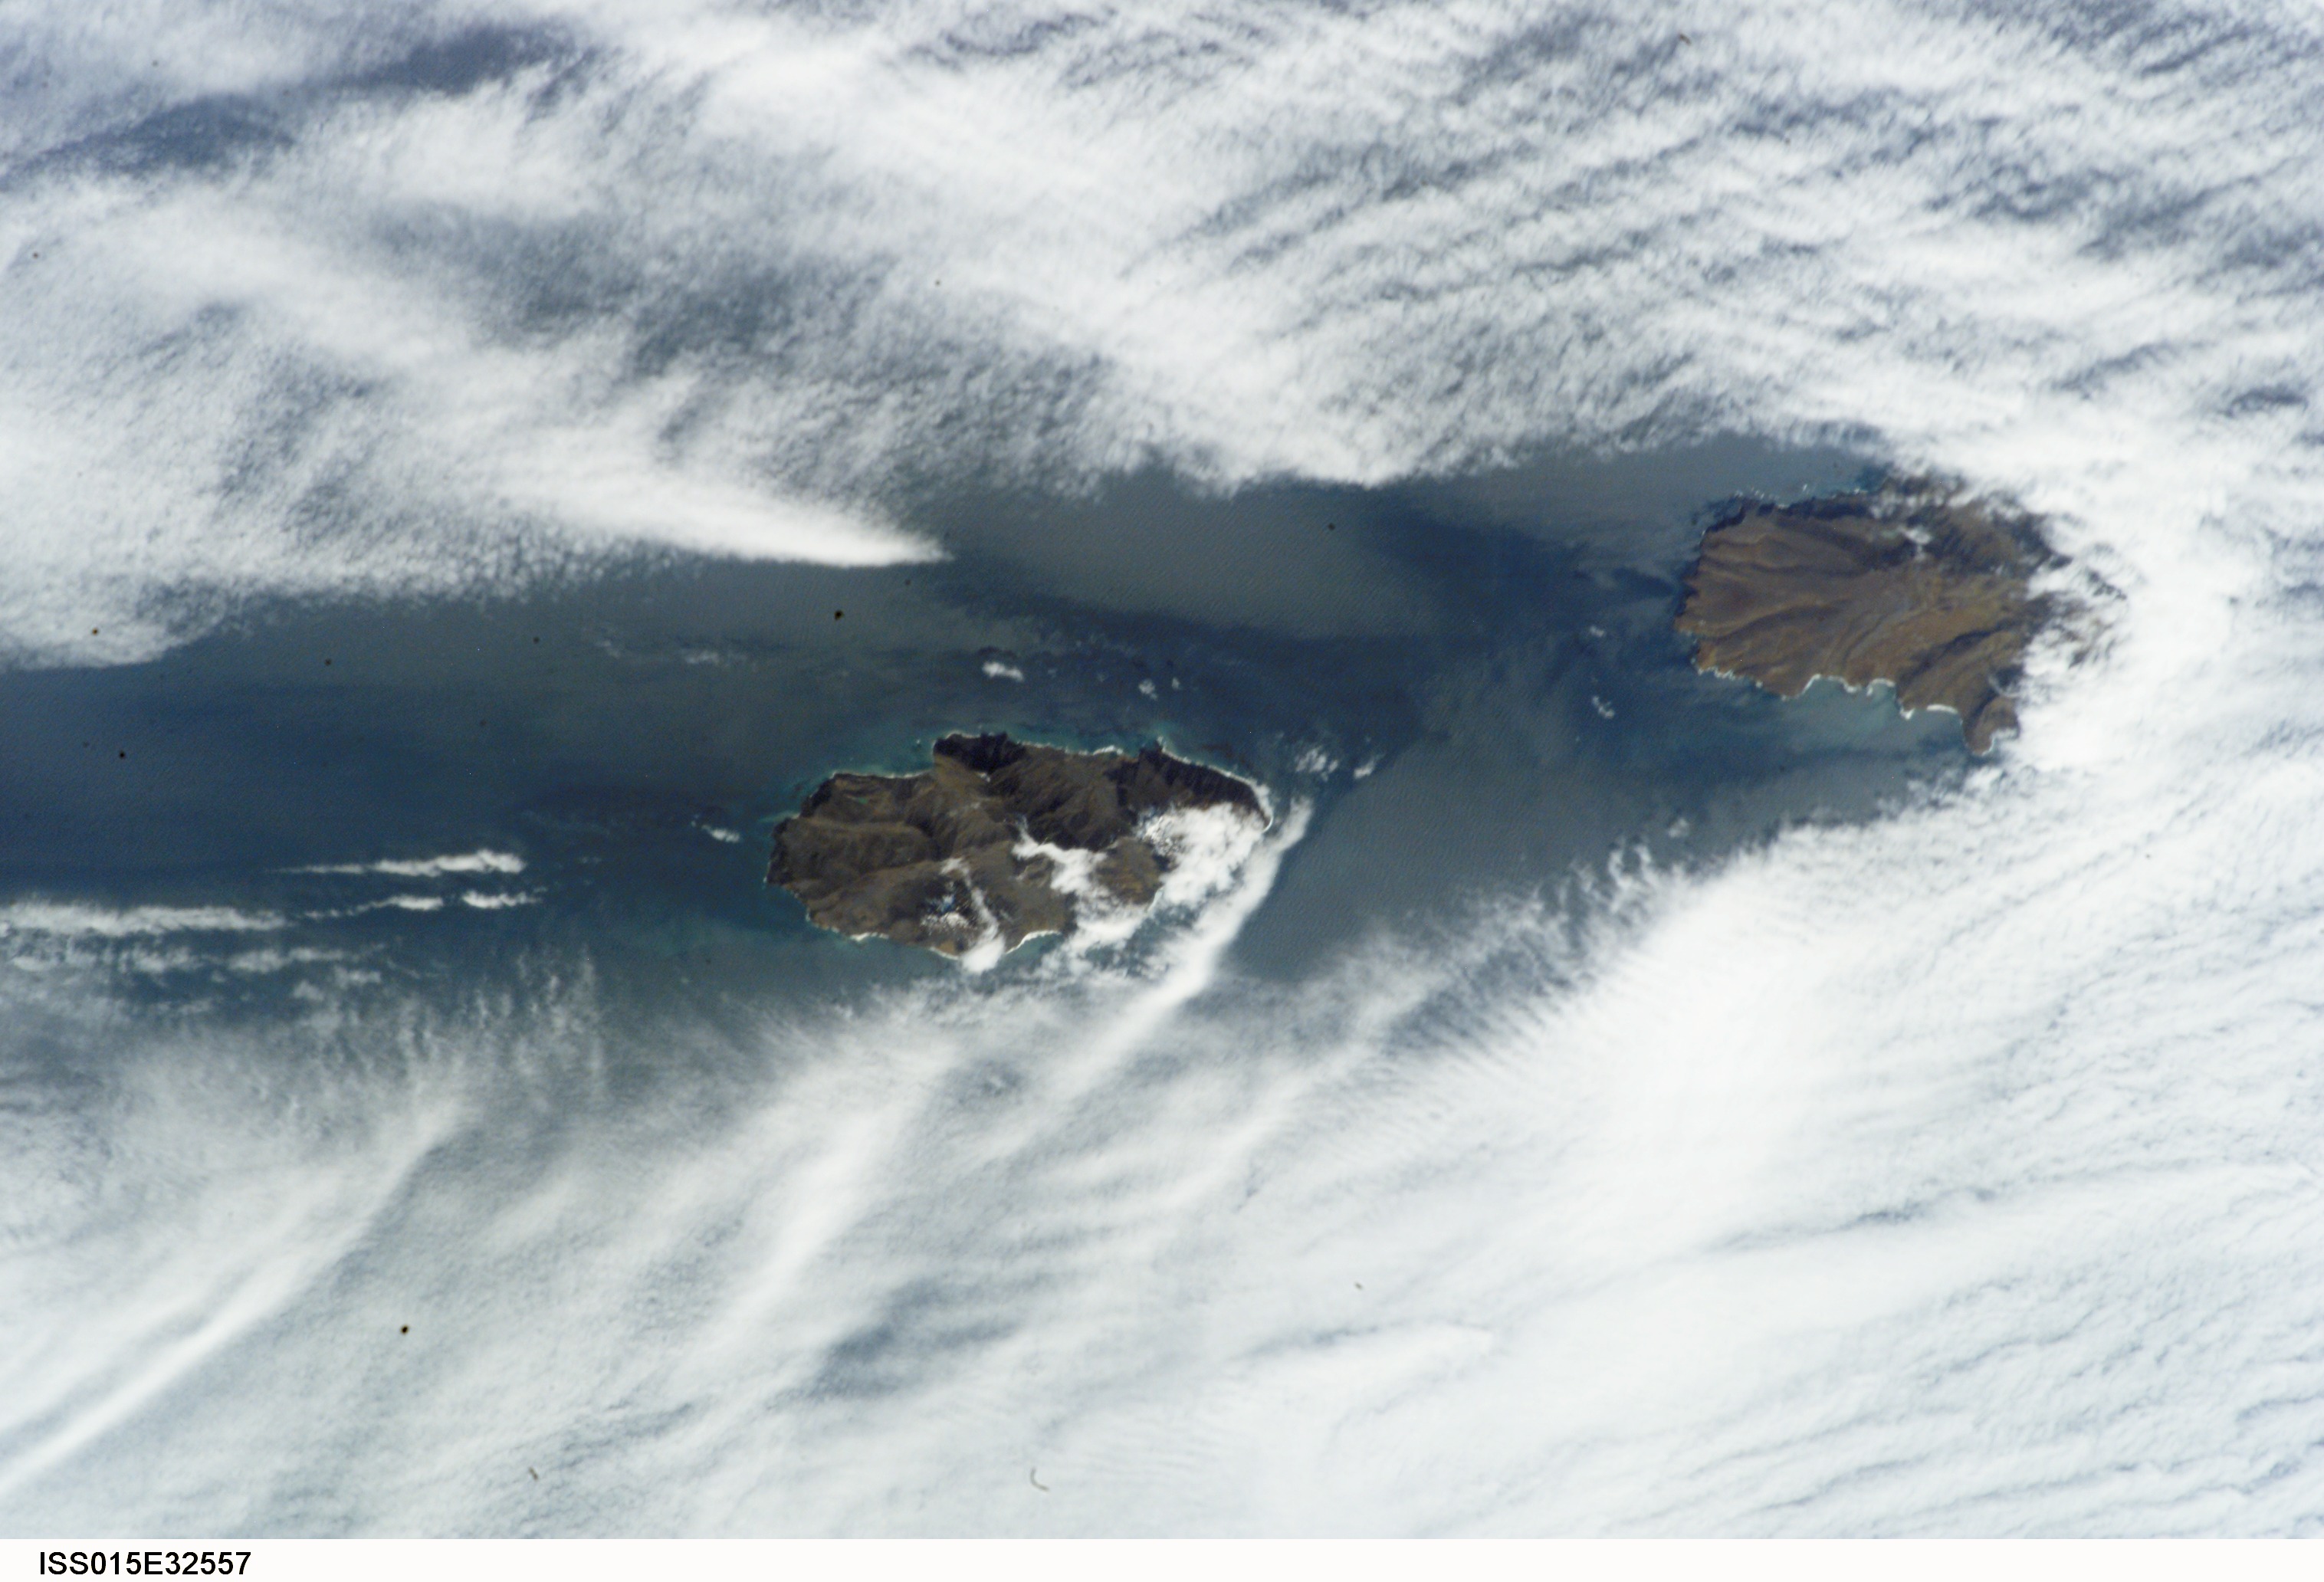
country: INDIAN OCEAN I(S).
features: EAST I., POSSESSION I.
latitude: -46.5
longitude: 52.0
